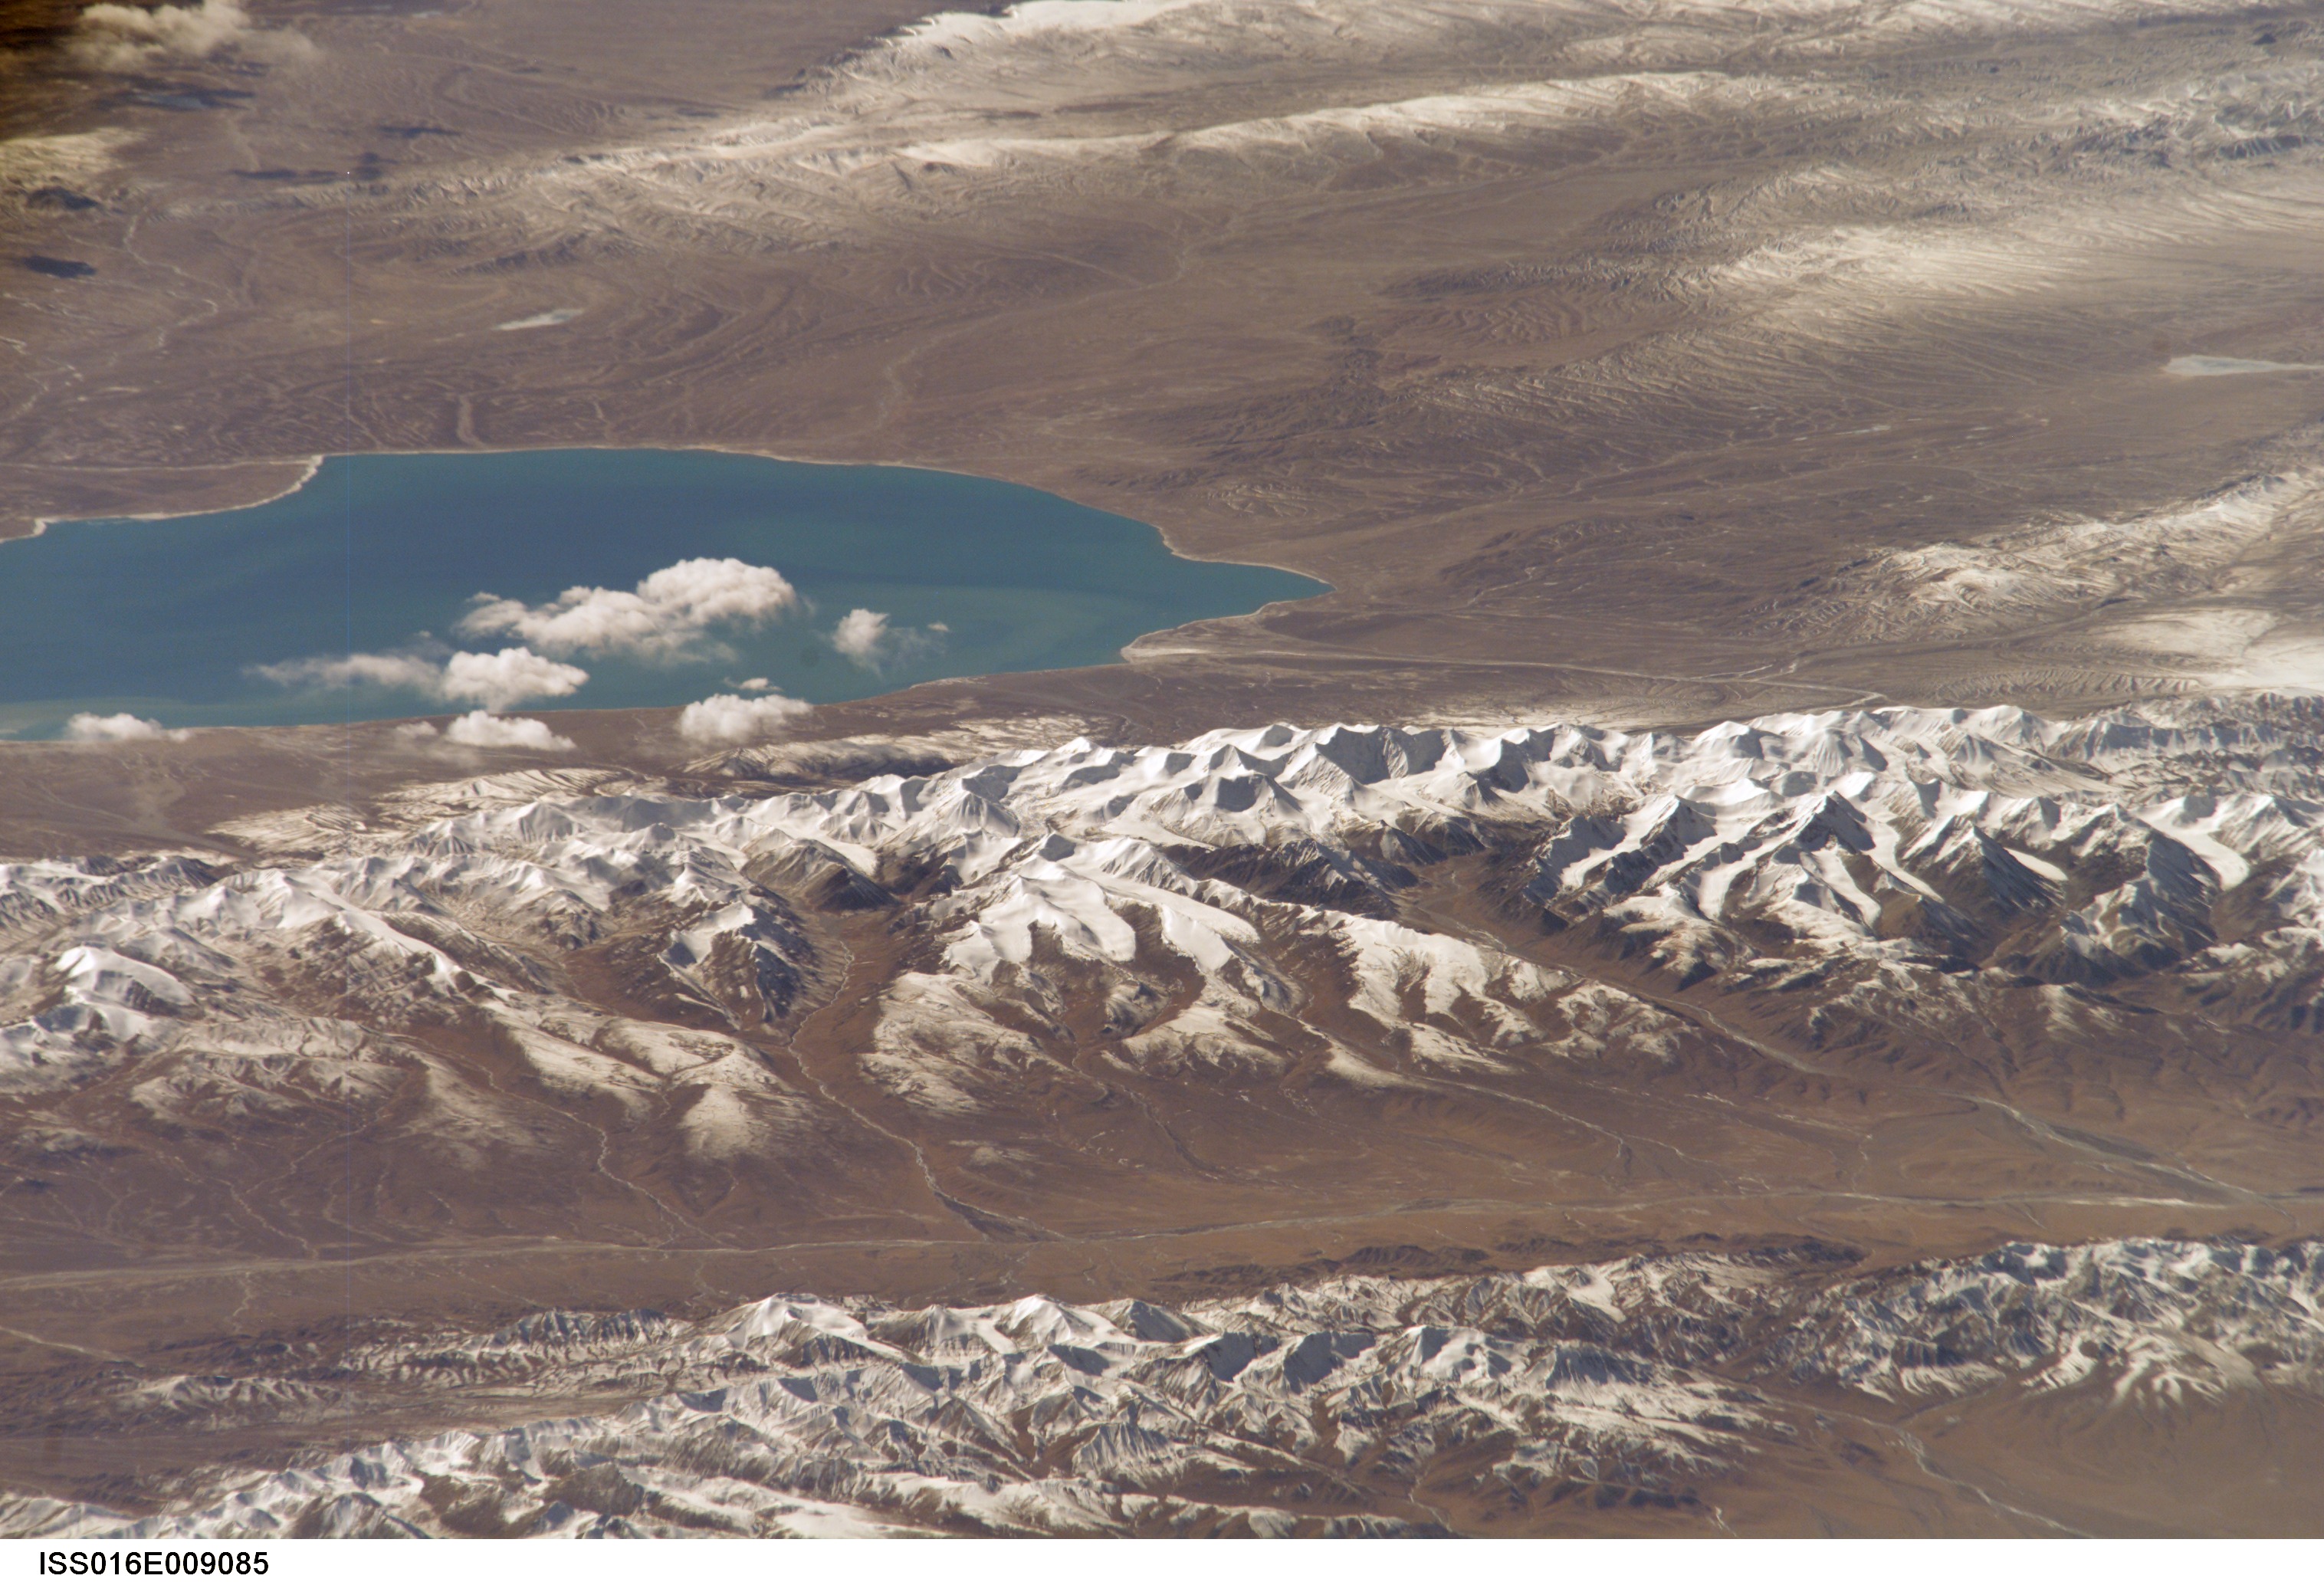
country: CHINA
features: TULAI MTS., HAR LAKE, SNOW
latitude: 38.4
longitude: 97.6
